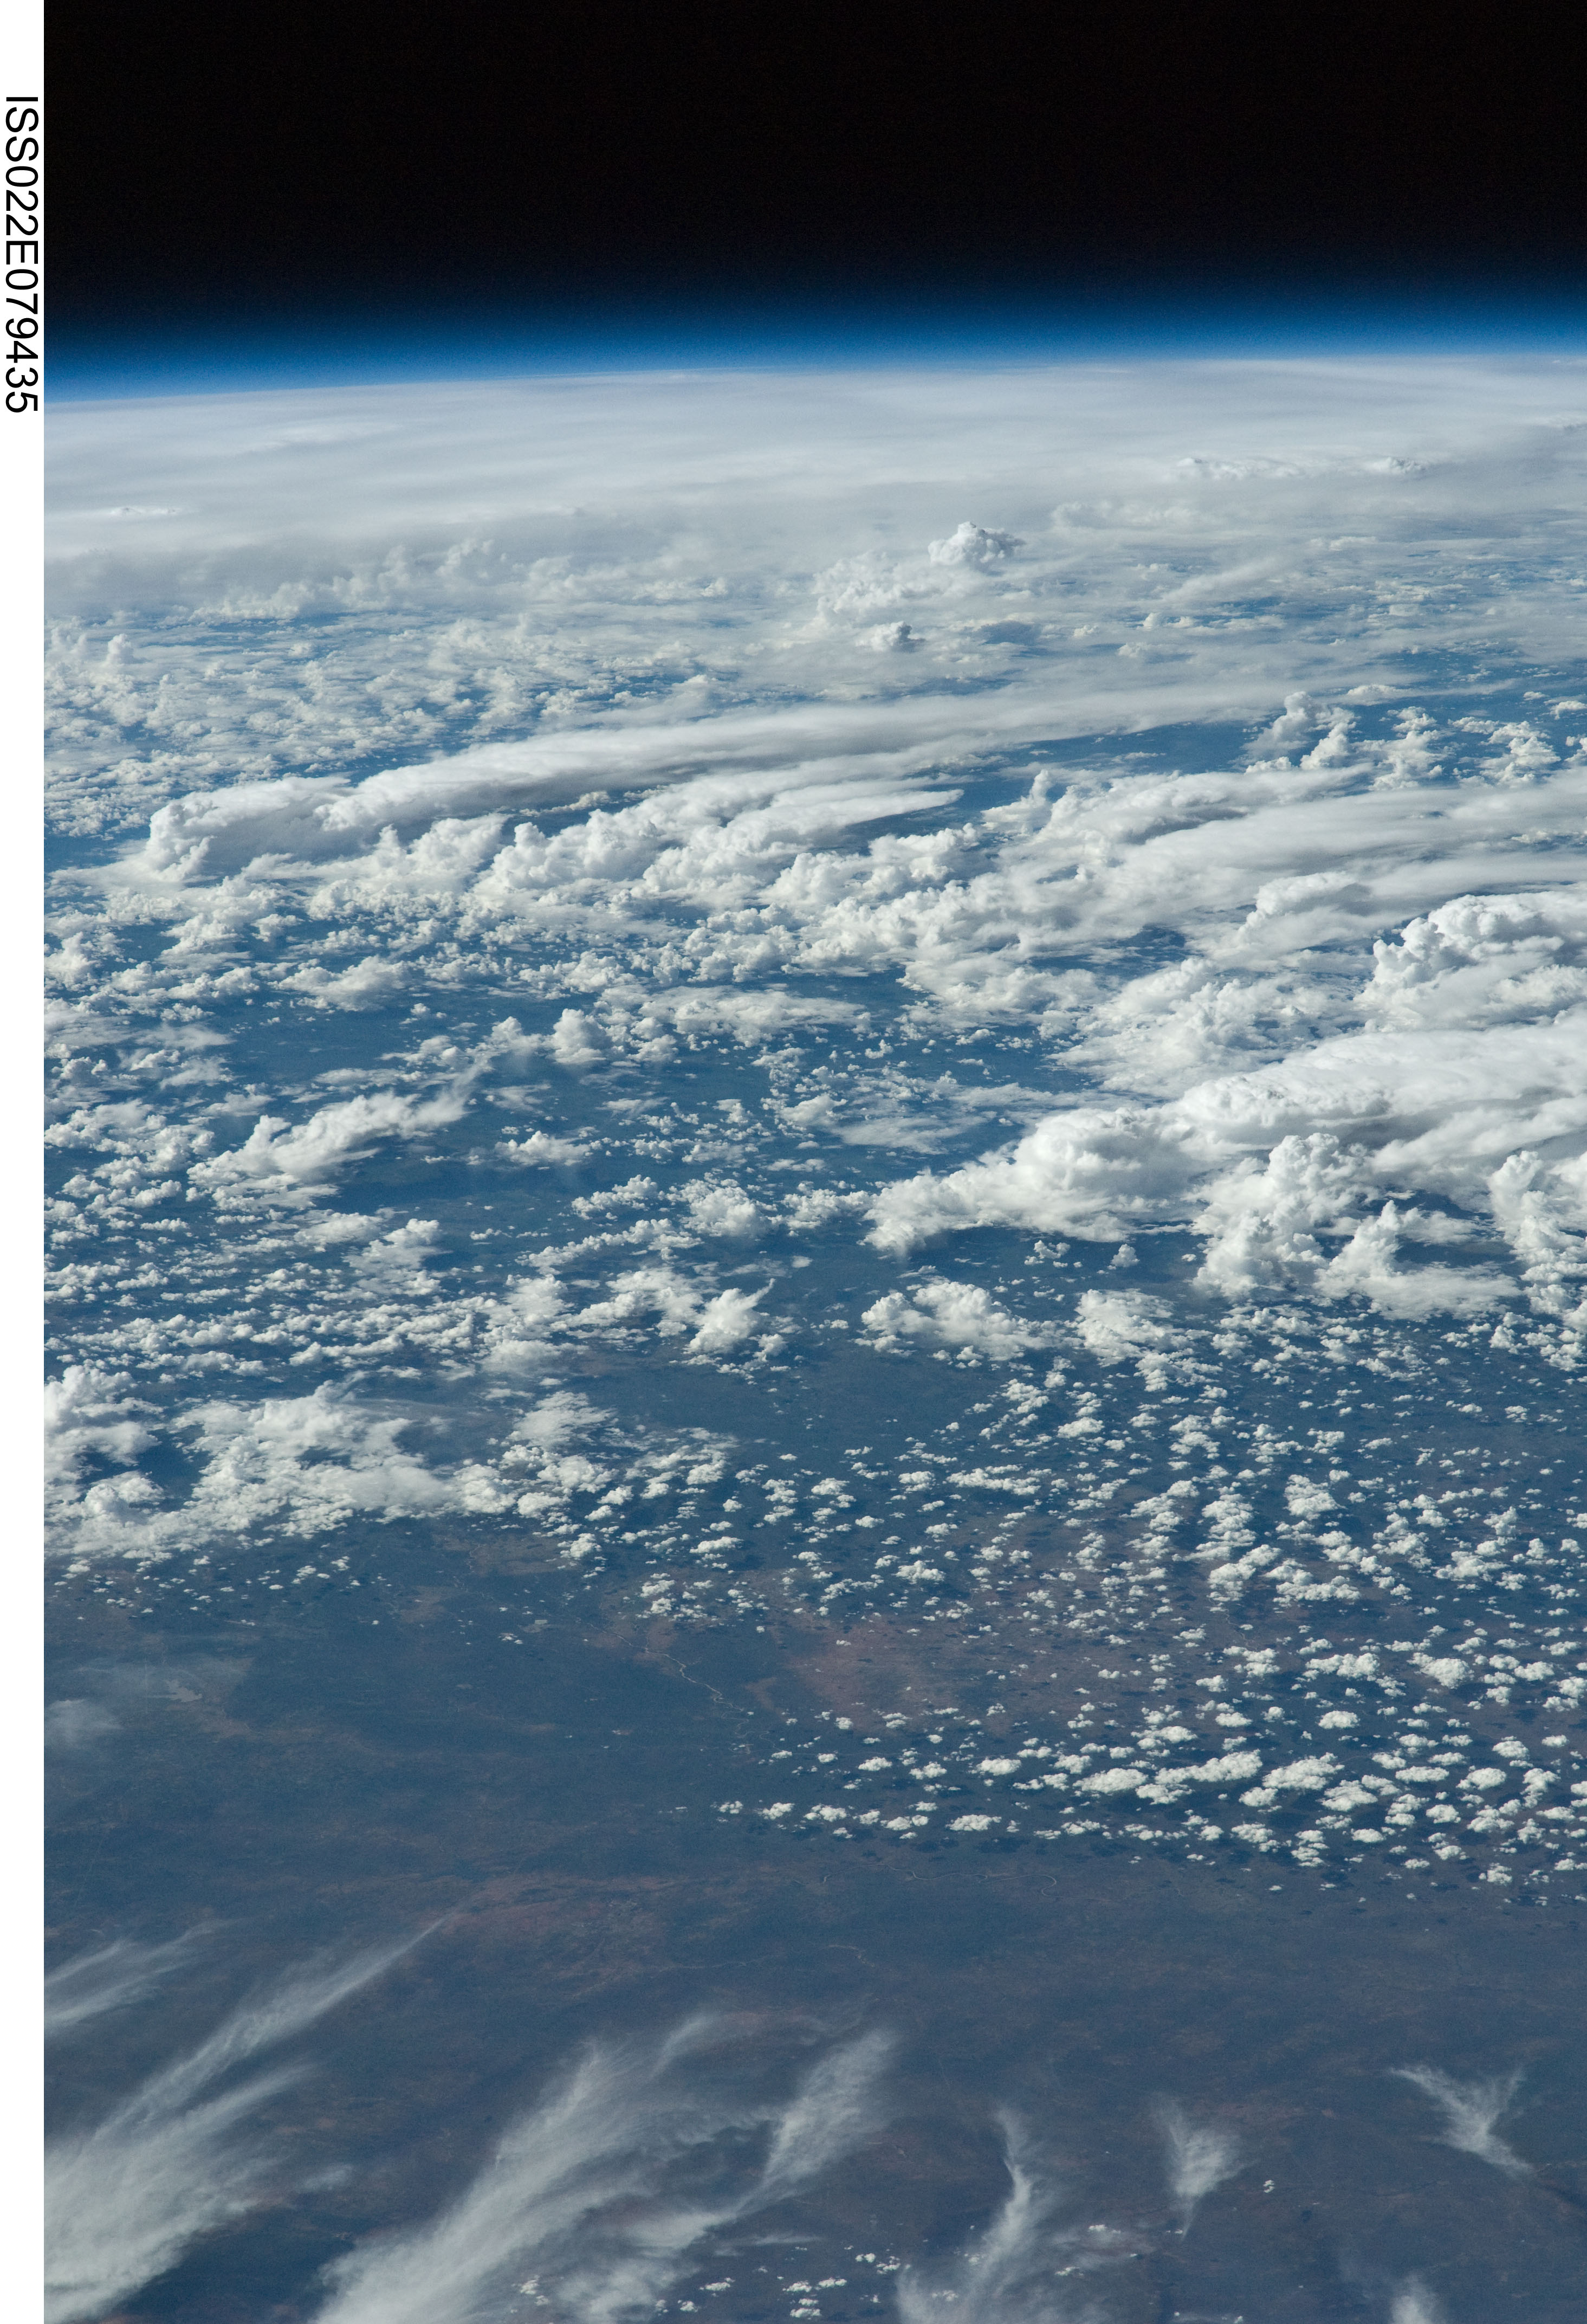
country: ZIMBABWE
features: SELEBI PIKWE AREA, RAMAQABANE R.
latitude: -21.1
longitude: 28.1
